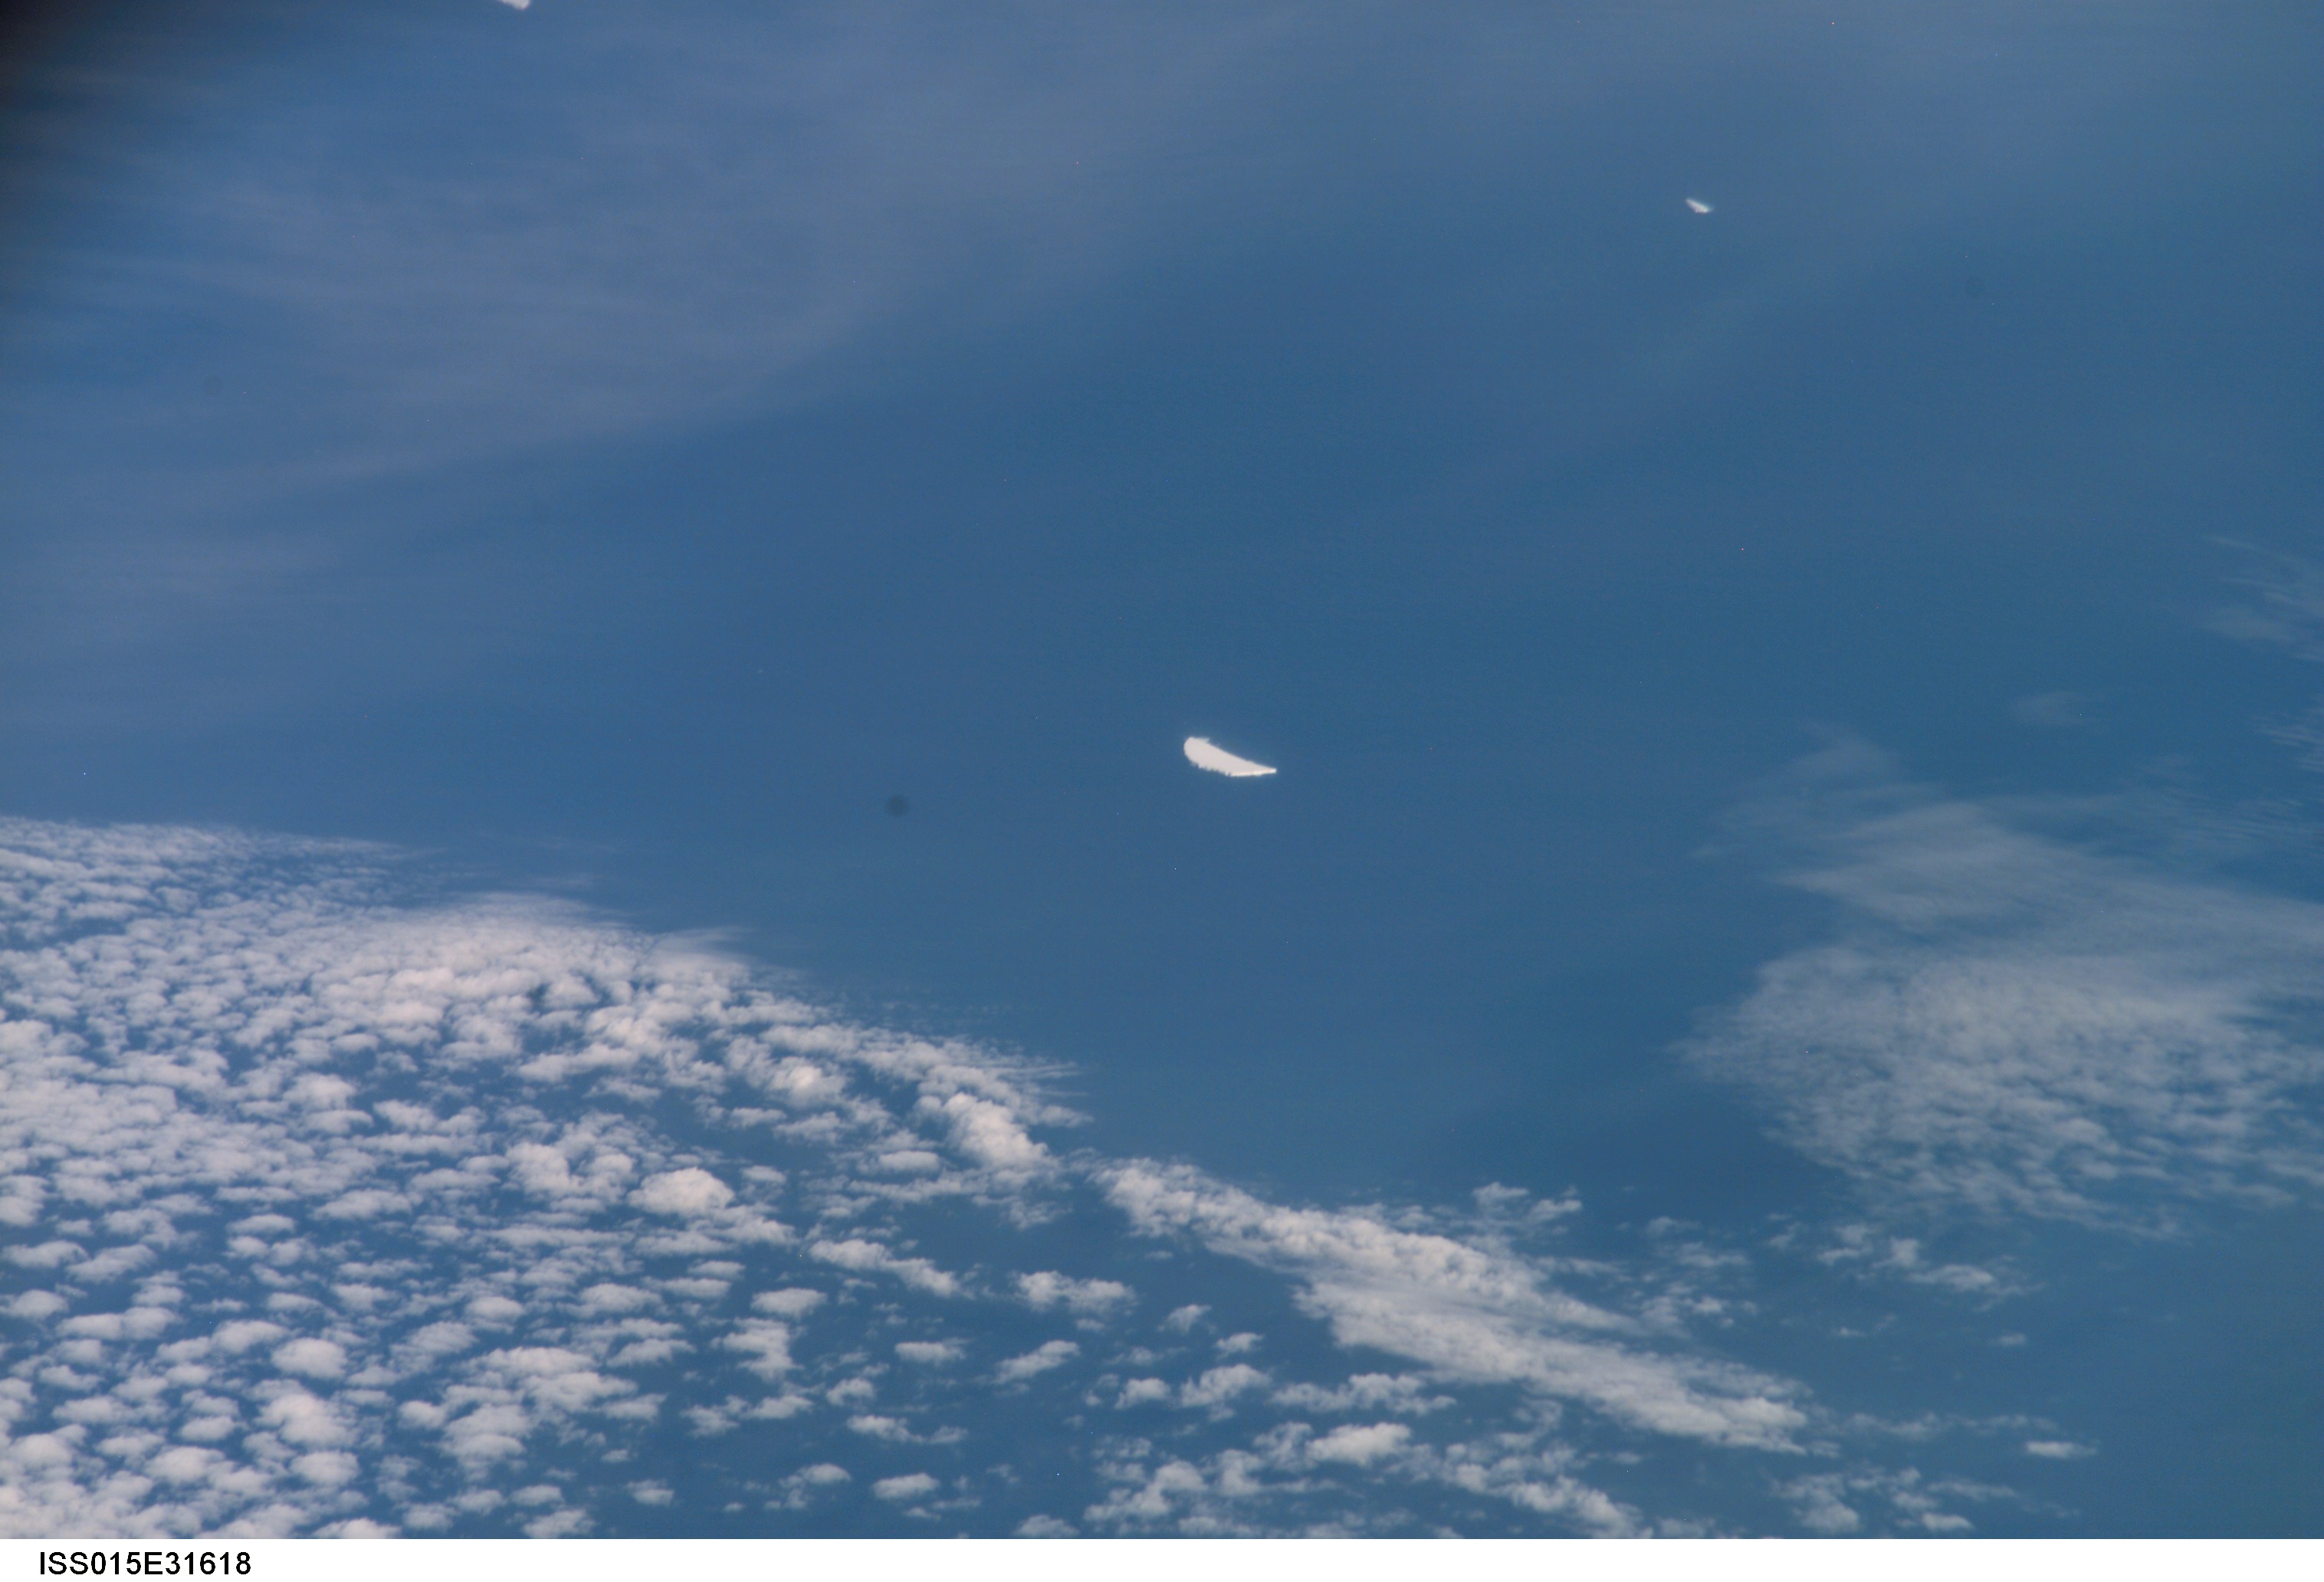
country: ATLANTIC OCEAN
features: ISOLATED ICEBERGS
